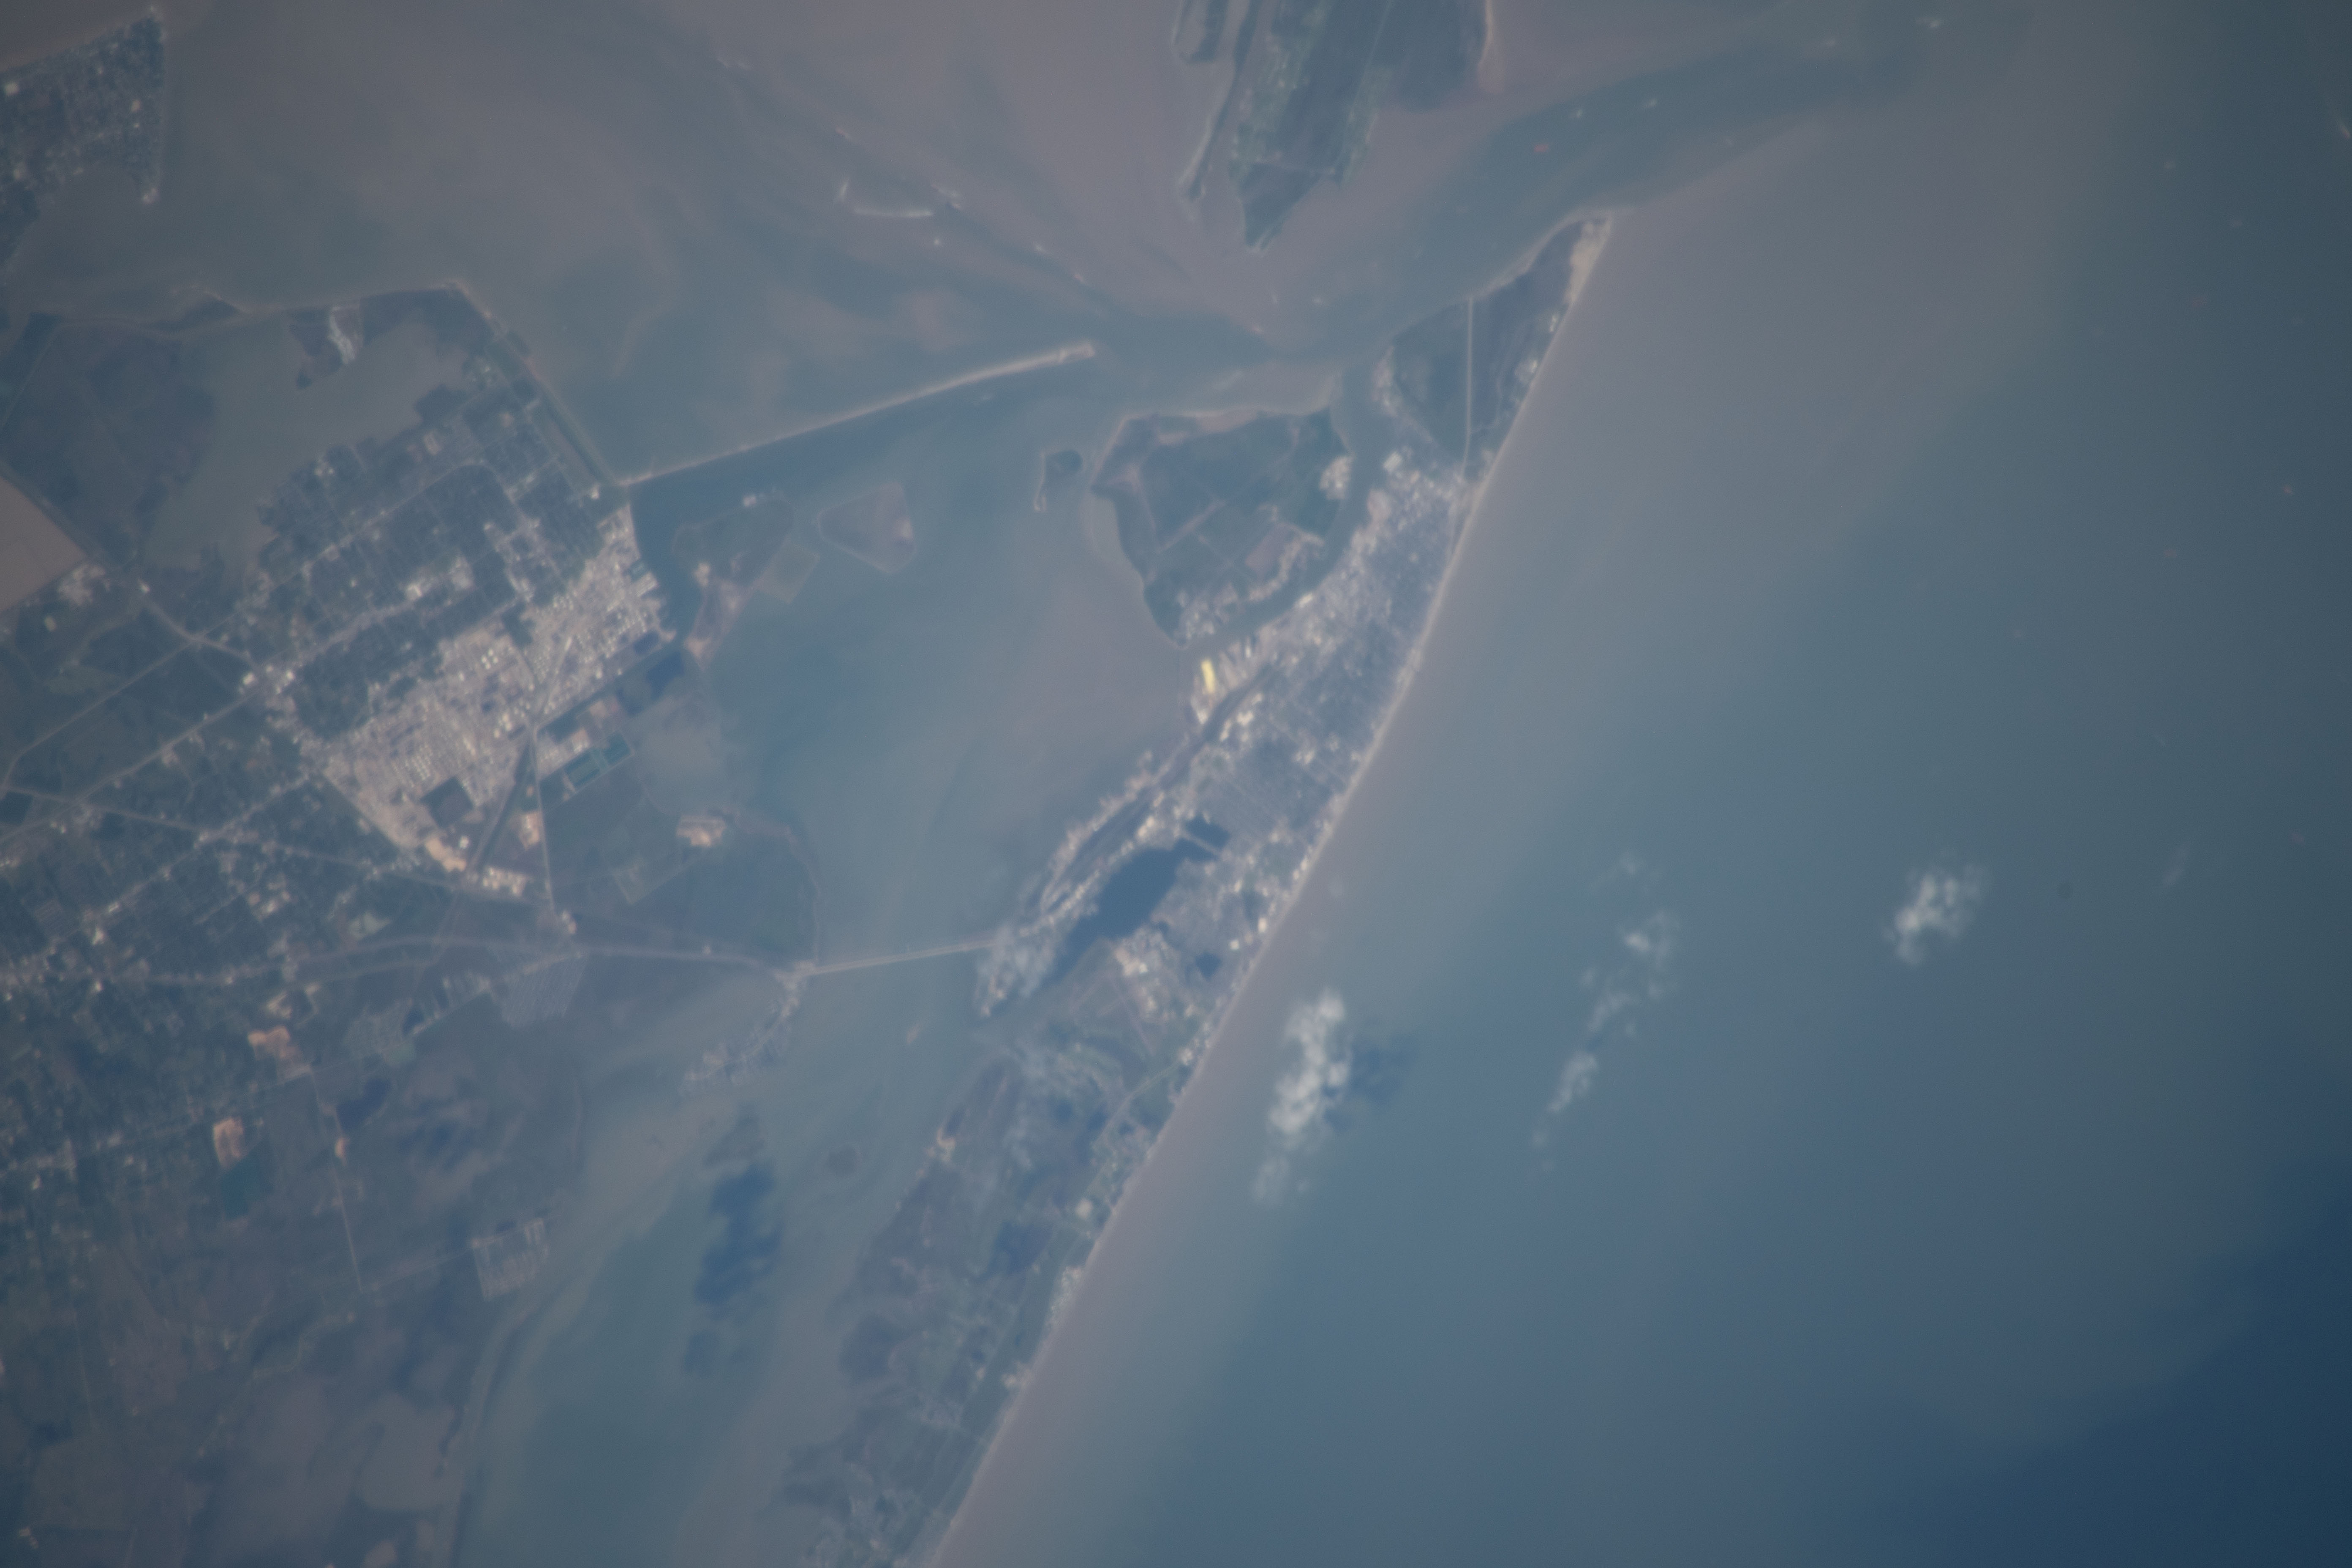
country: USA-TEXAS
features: OFFATTS BAYOU, MOODY GARDENS, WEST BAY, TIKI ISLAND, TEXAS CITY, GALVESTON, GULF OF MEXICO, BOLIVAR PENINSULA
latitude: 29.3
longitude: -94.8
